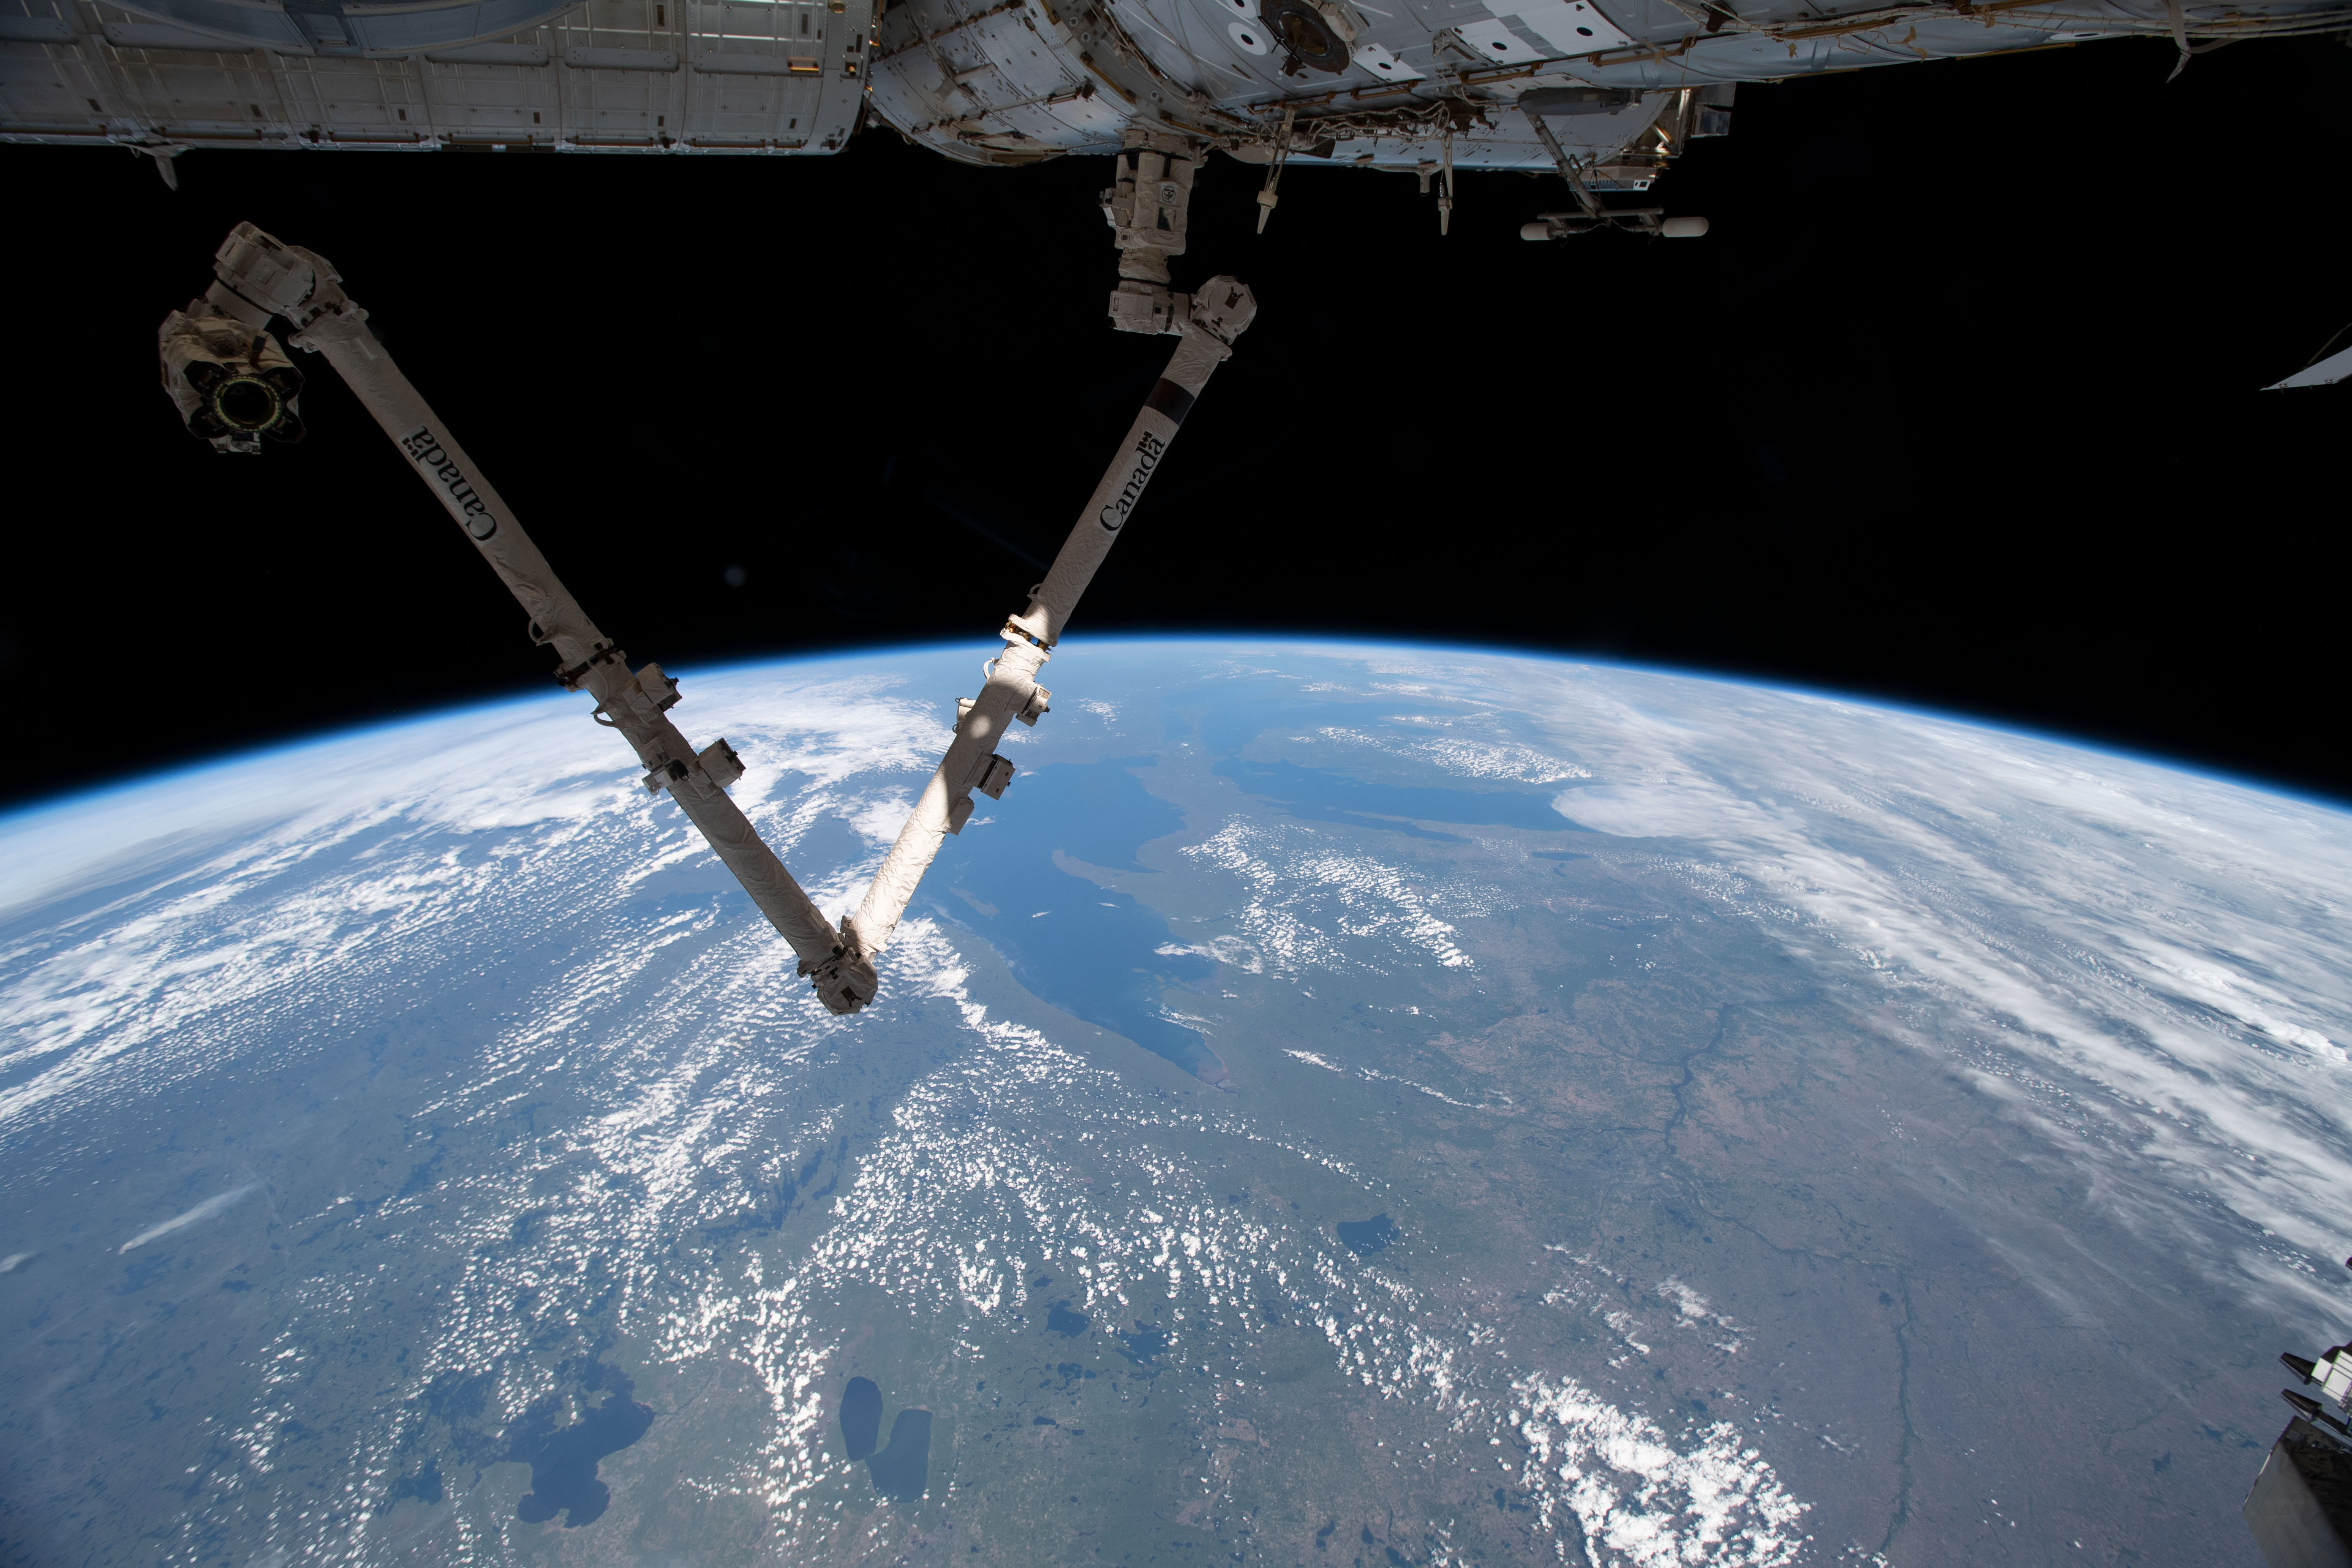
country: CANADA-O
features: LAKE SUPERIOR, LAKE MICHIGAN, CHIPPEWA NATIONAL FOREST, SUPERIOR NATIONAL FOREST, LIMB
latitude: 48.0
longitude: -89.0
